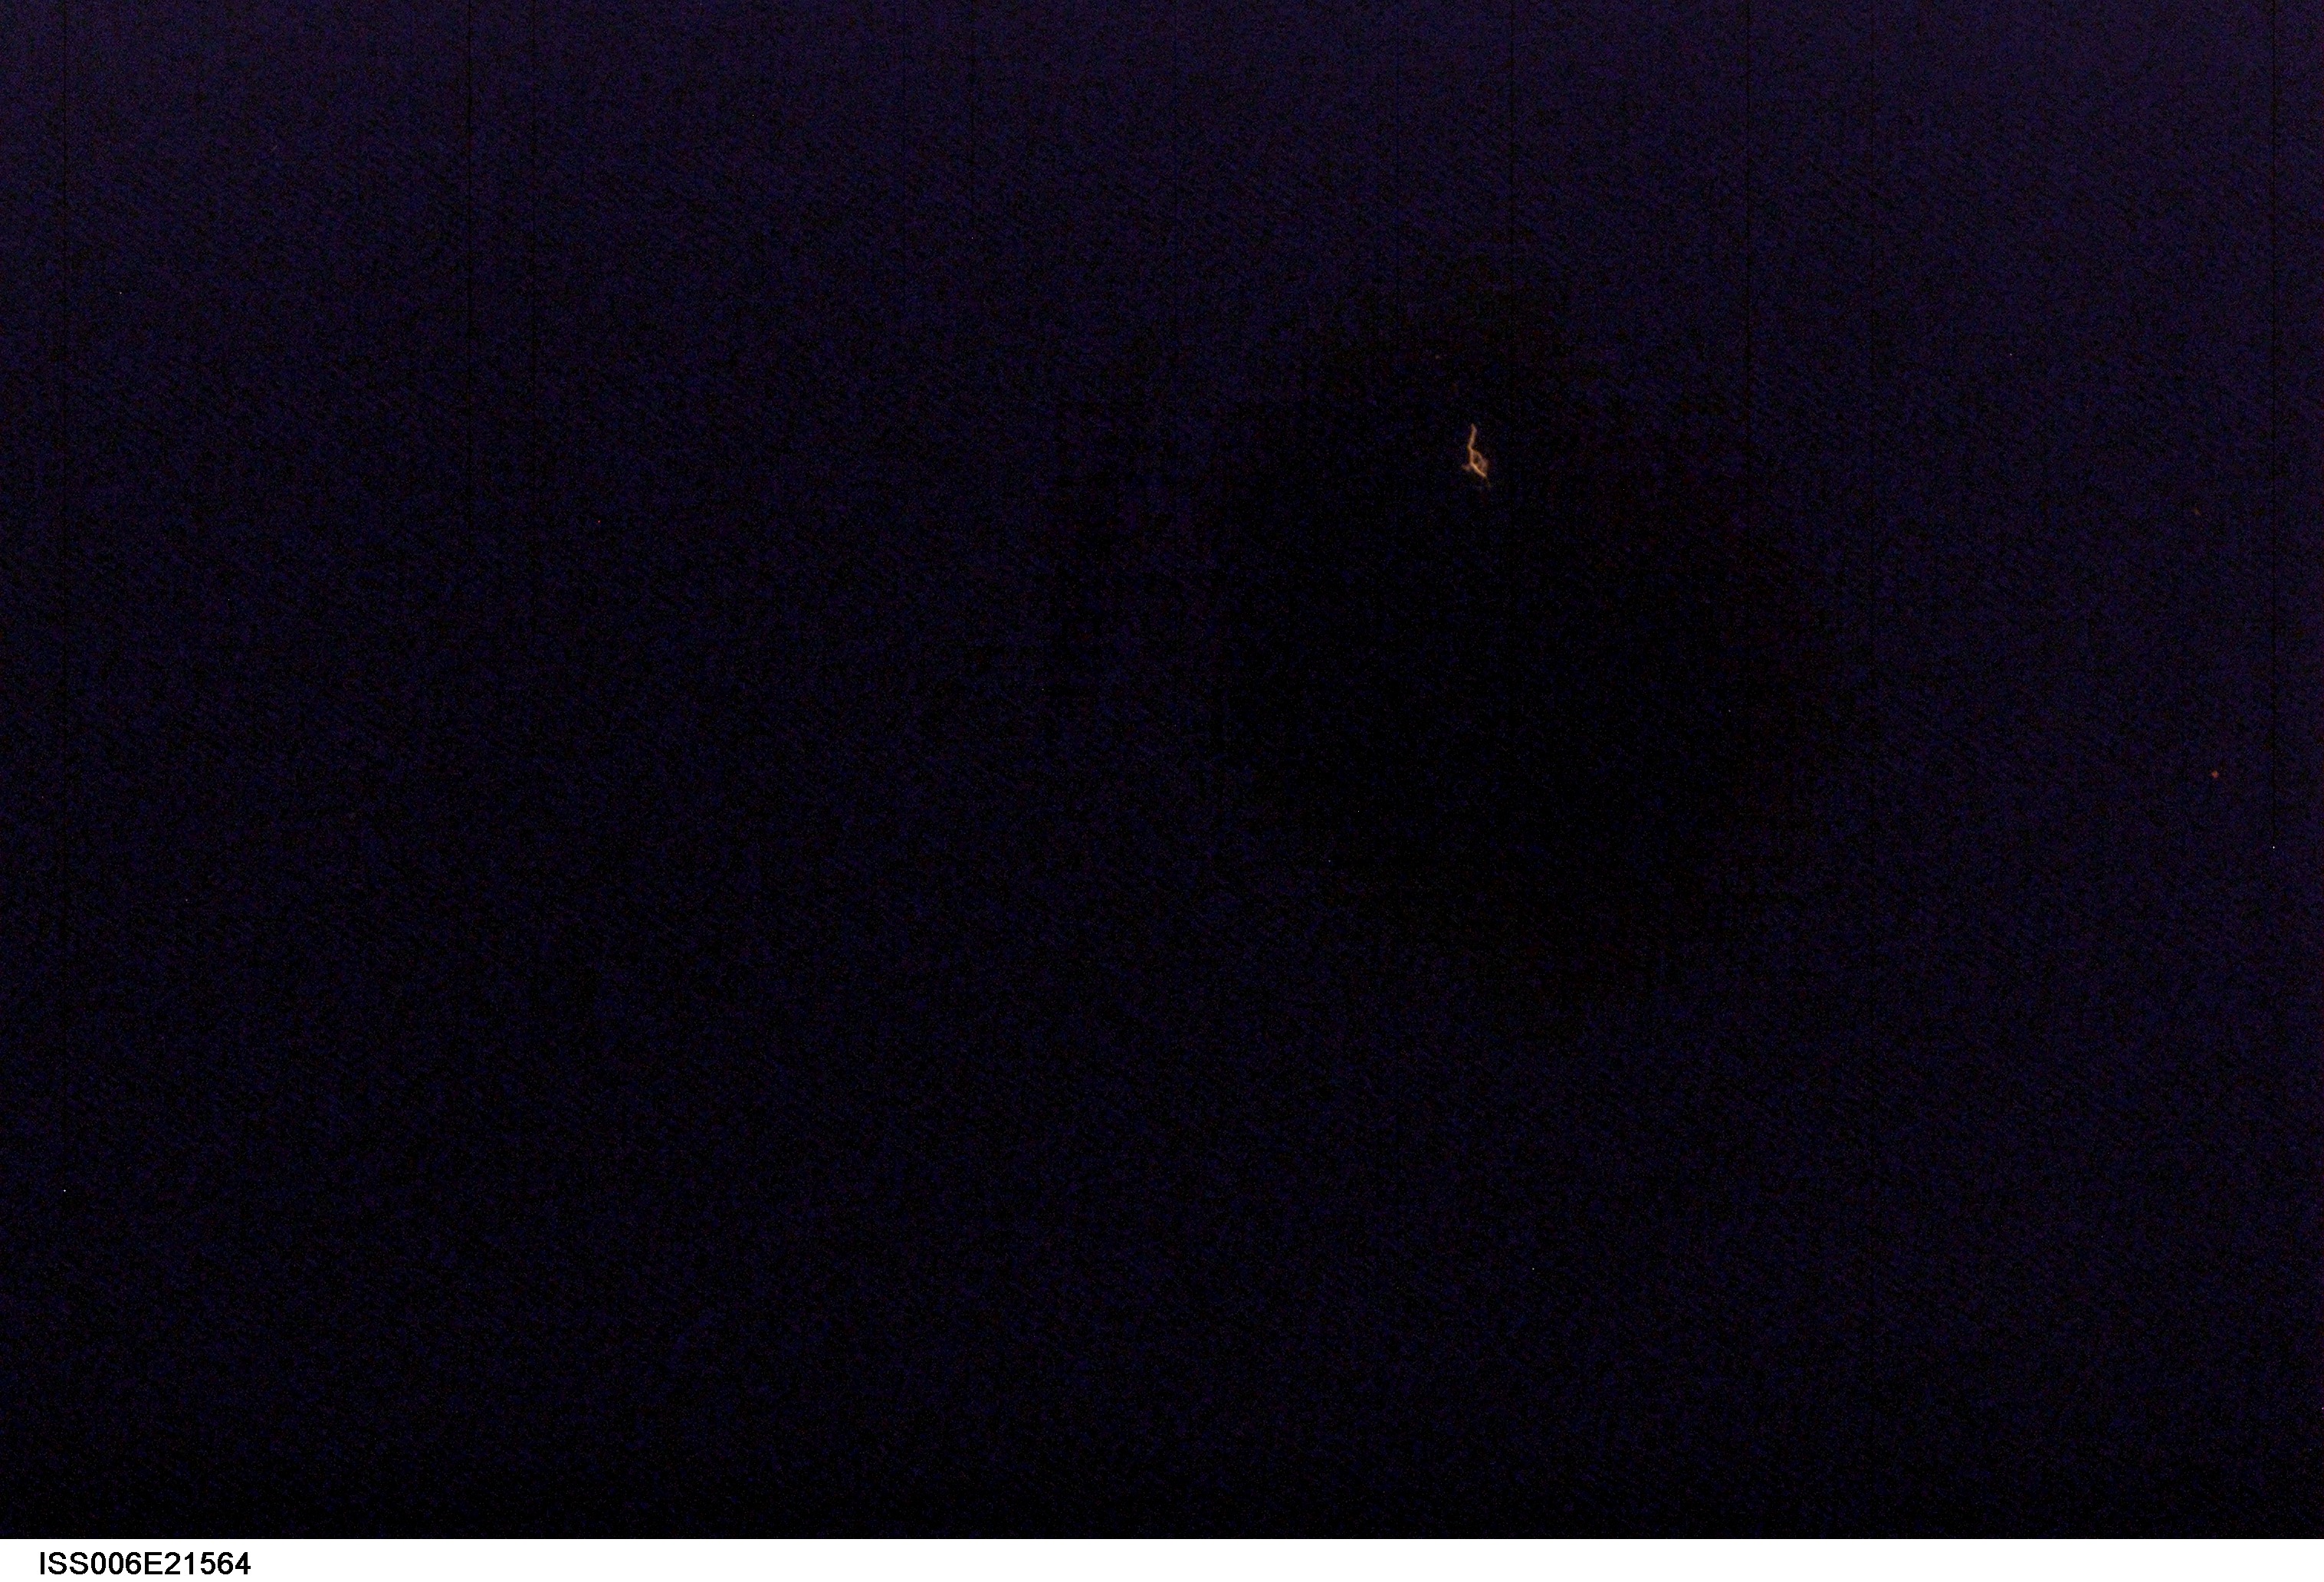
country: CHINA
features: DARK EARTHOBS
